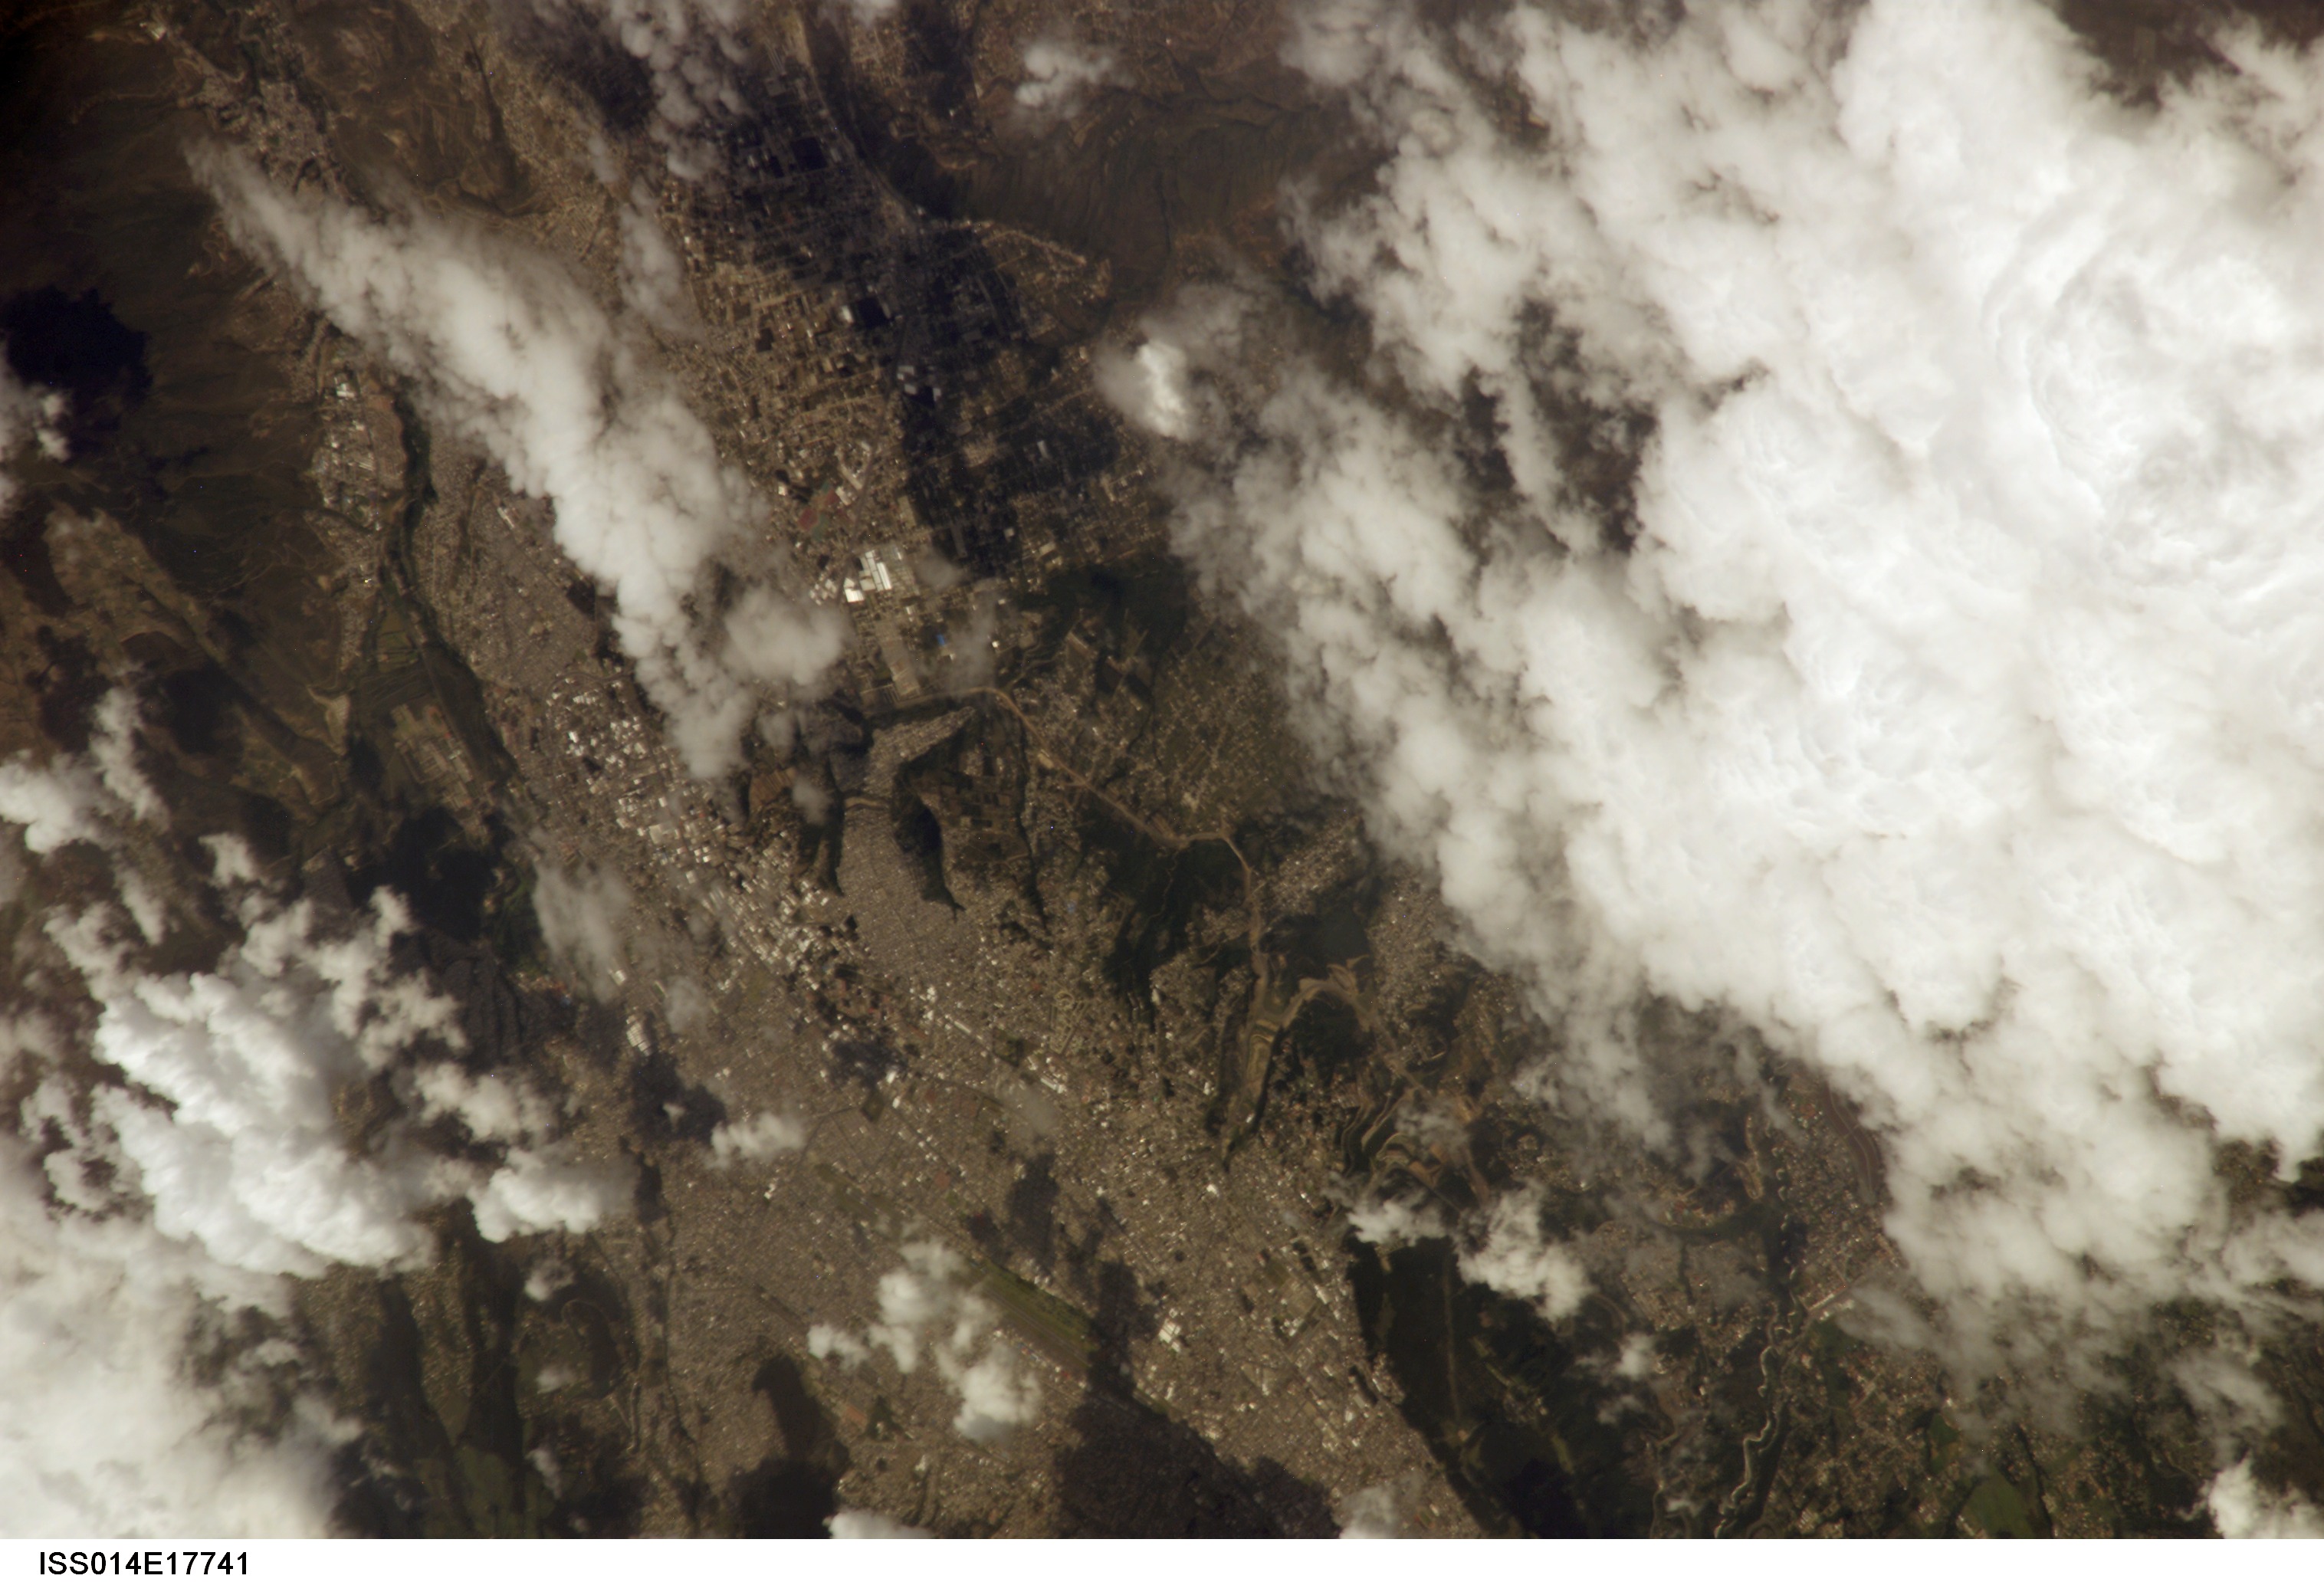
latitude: -0.1
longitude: -78.4
